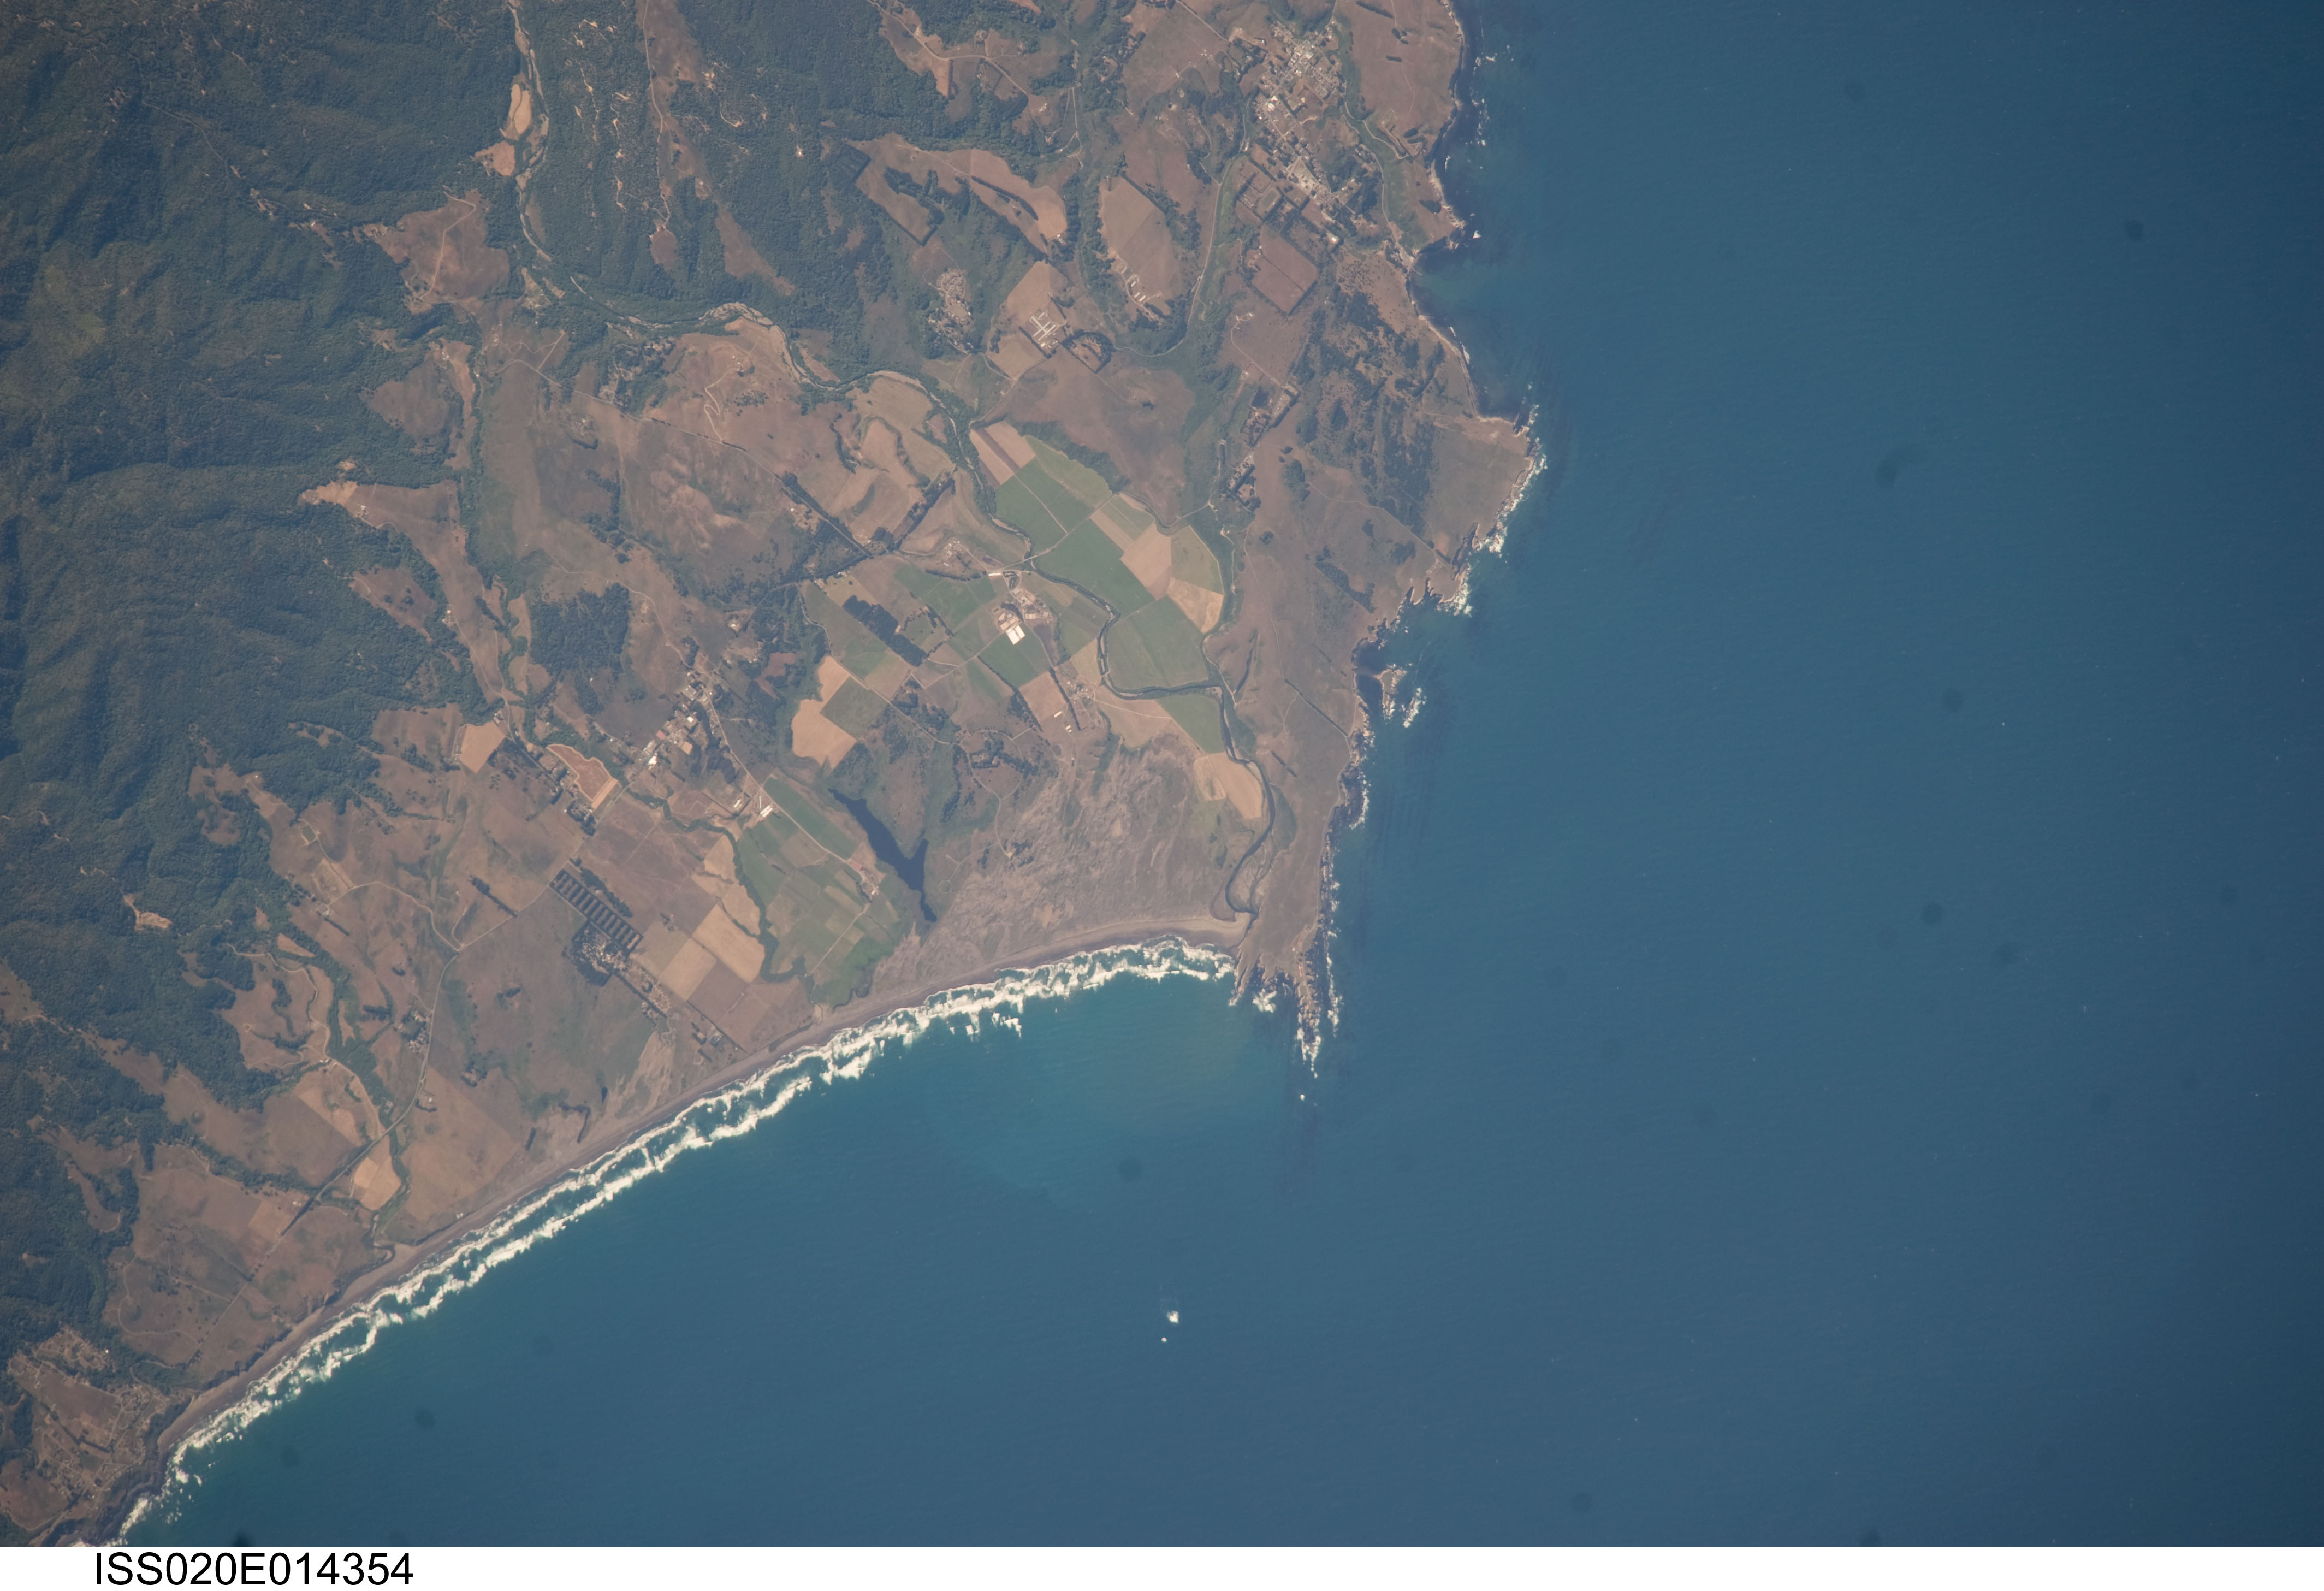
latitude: 38.9
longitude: -123.7
